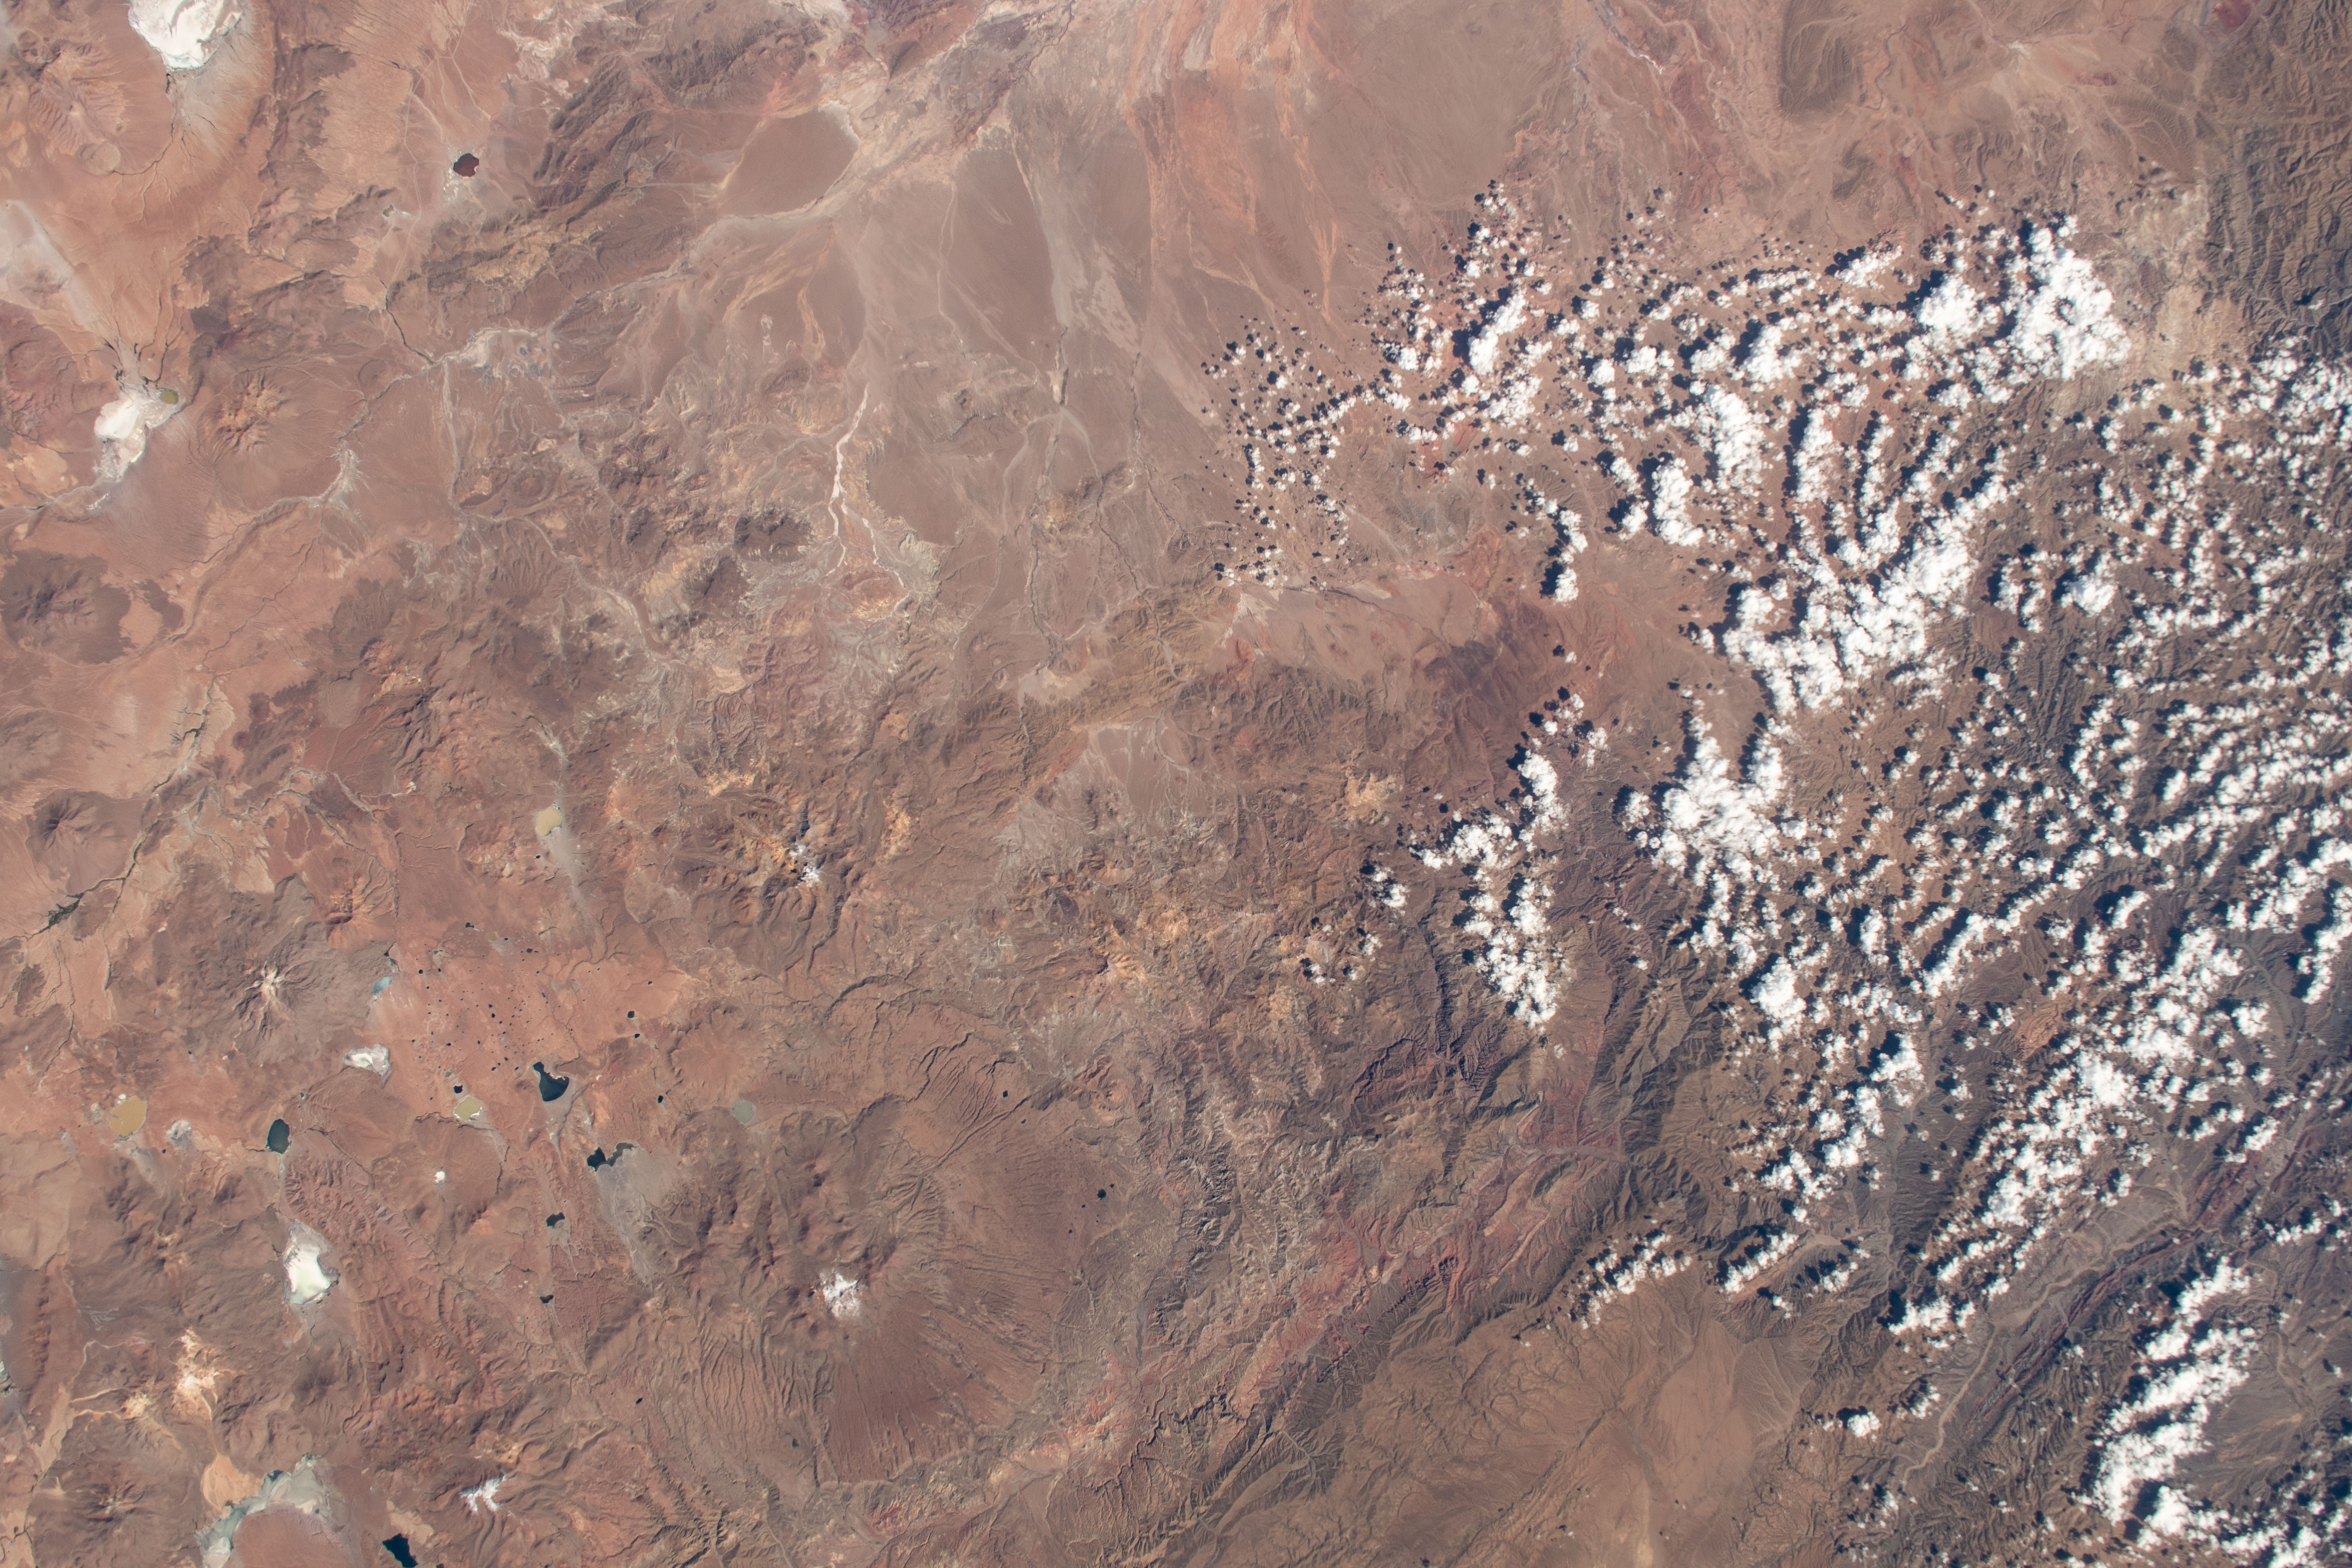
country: BOLIVIA
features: RESERVA NACIONAL DE FAUNA ANDINA EDUARDO AVAROA
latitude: -21.5
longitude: -66.5
